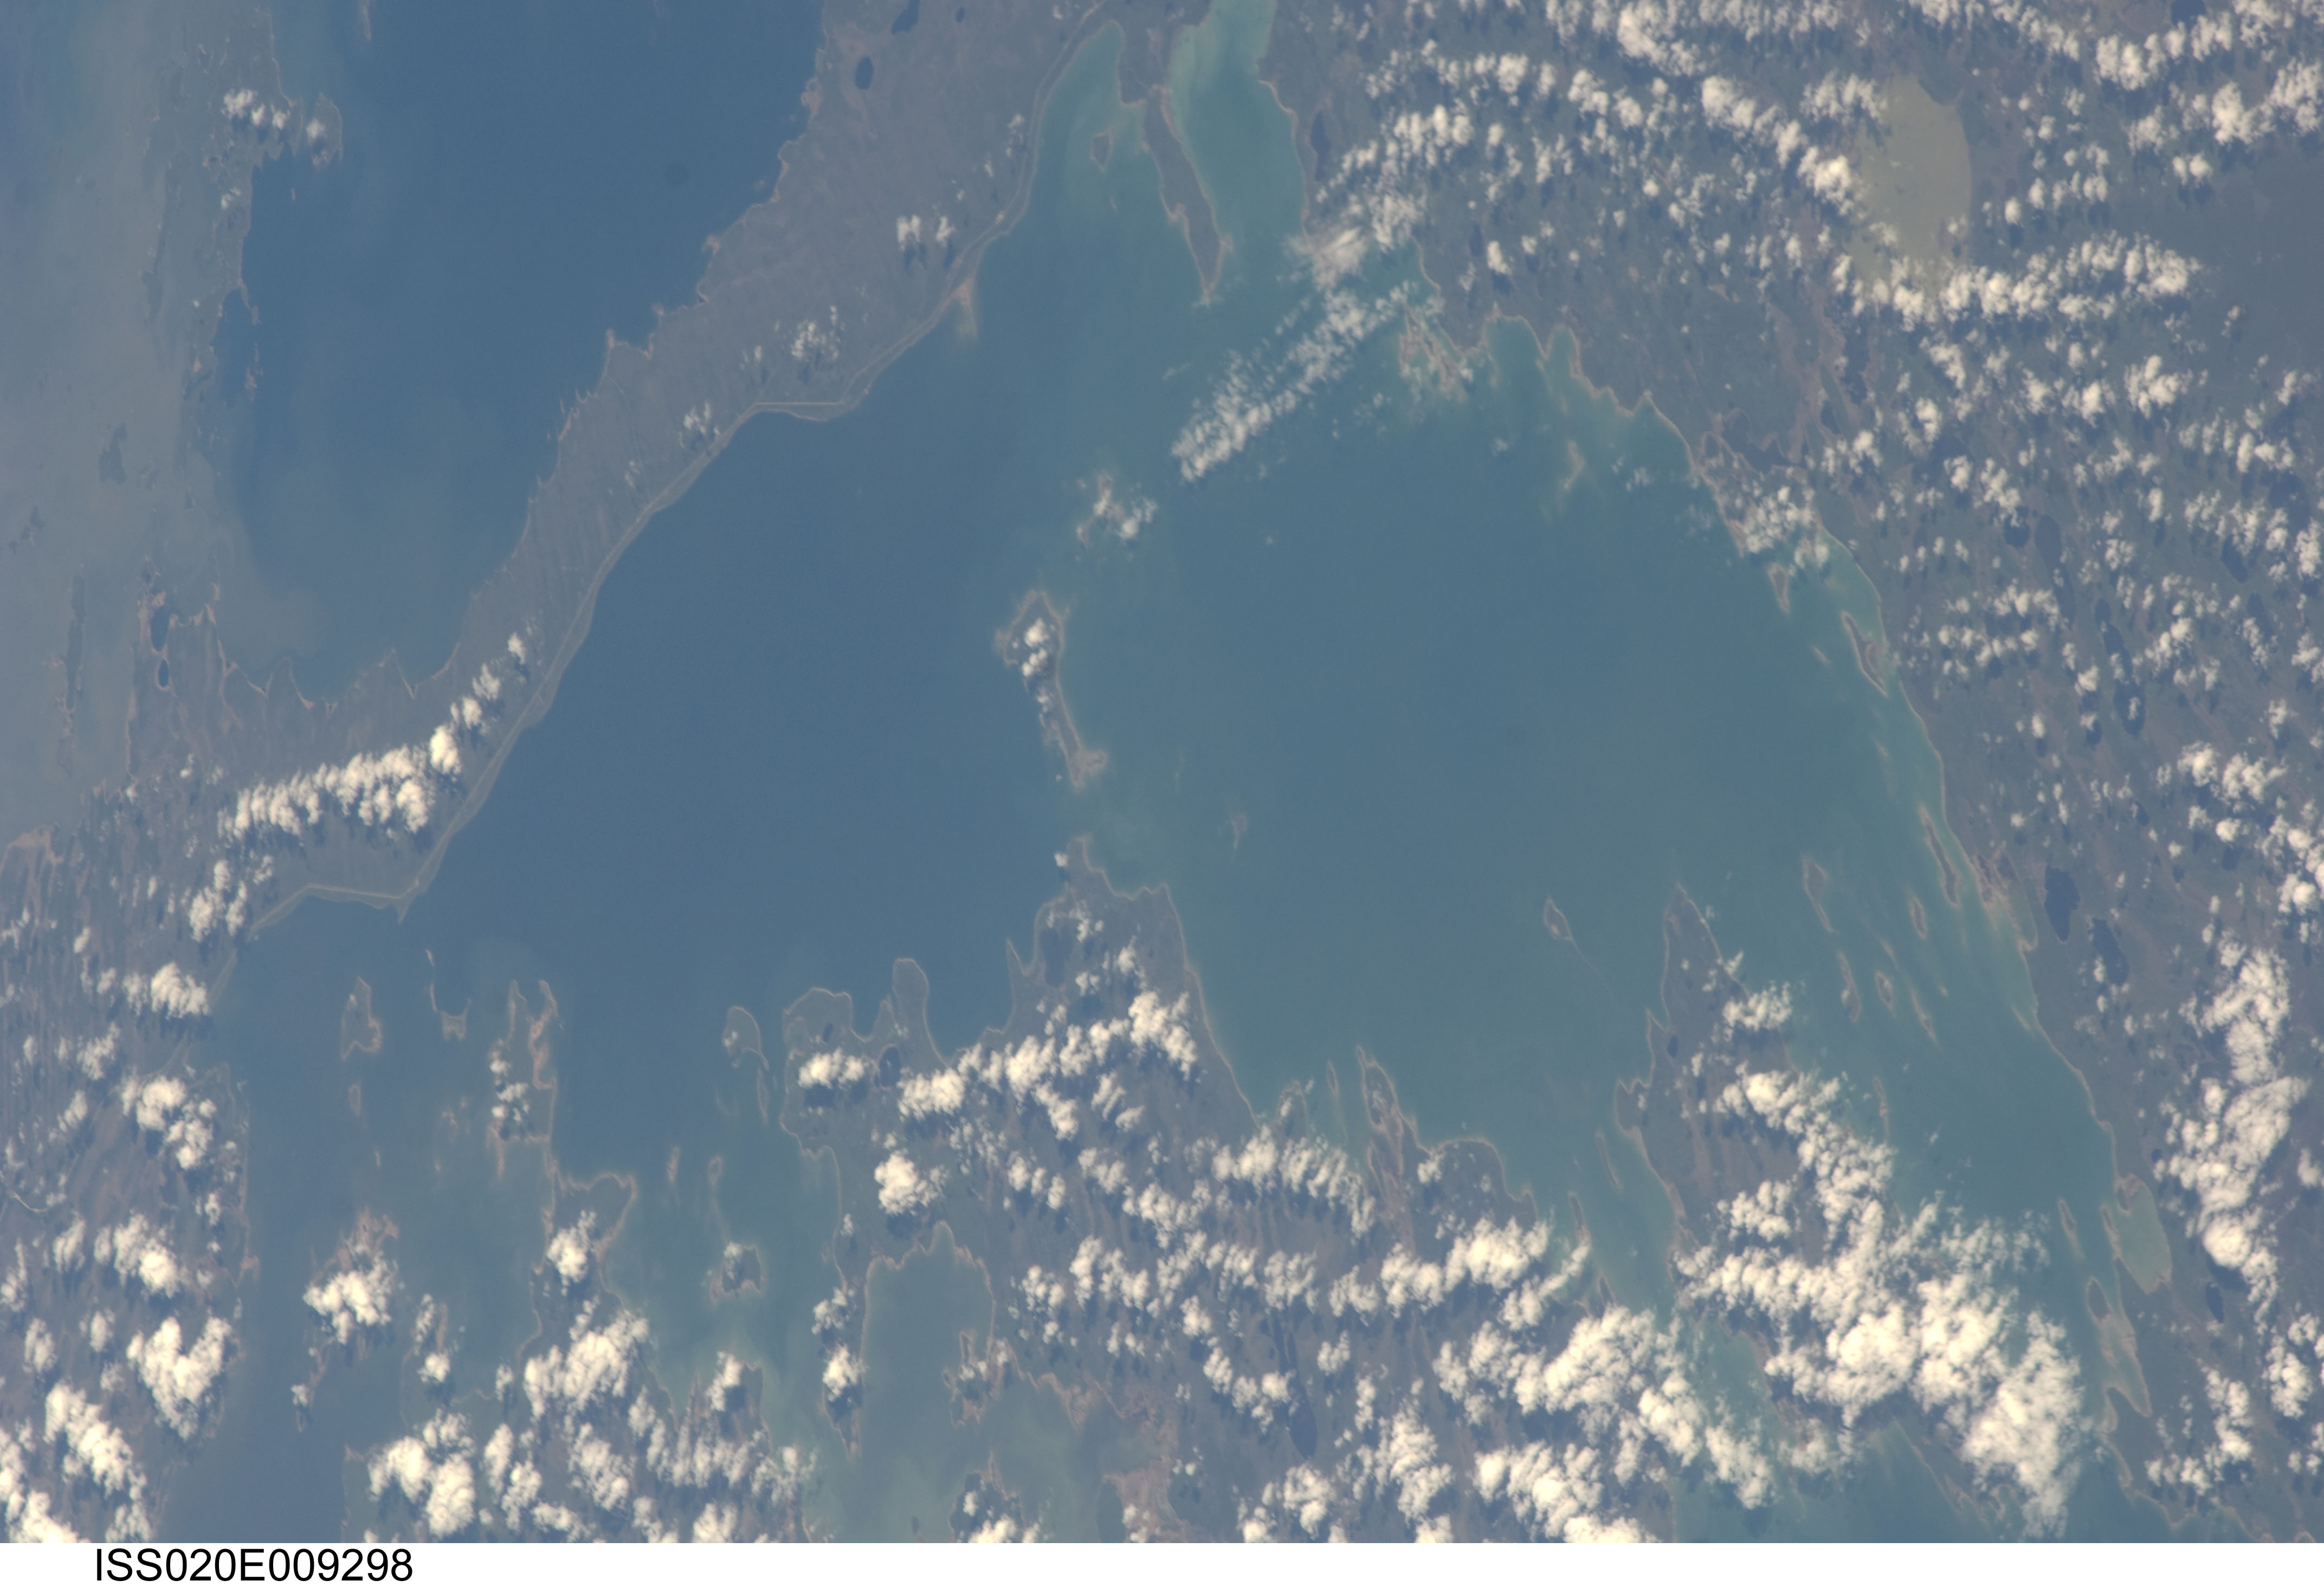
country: CANADA-M
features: CEDAR L., L. WINNIPEGSOSIS, ISLANDS
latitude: 52.8
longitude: -100.1
